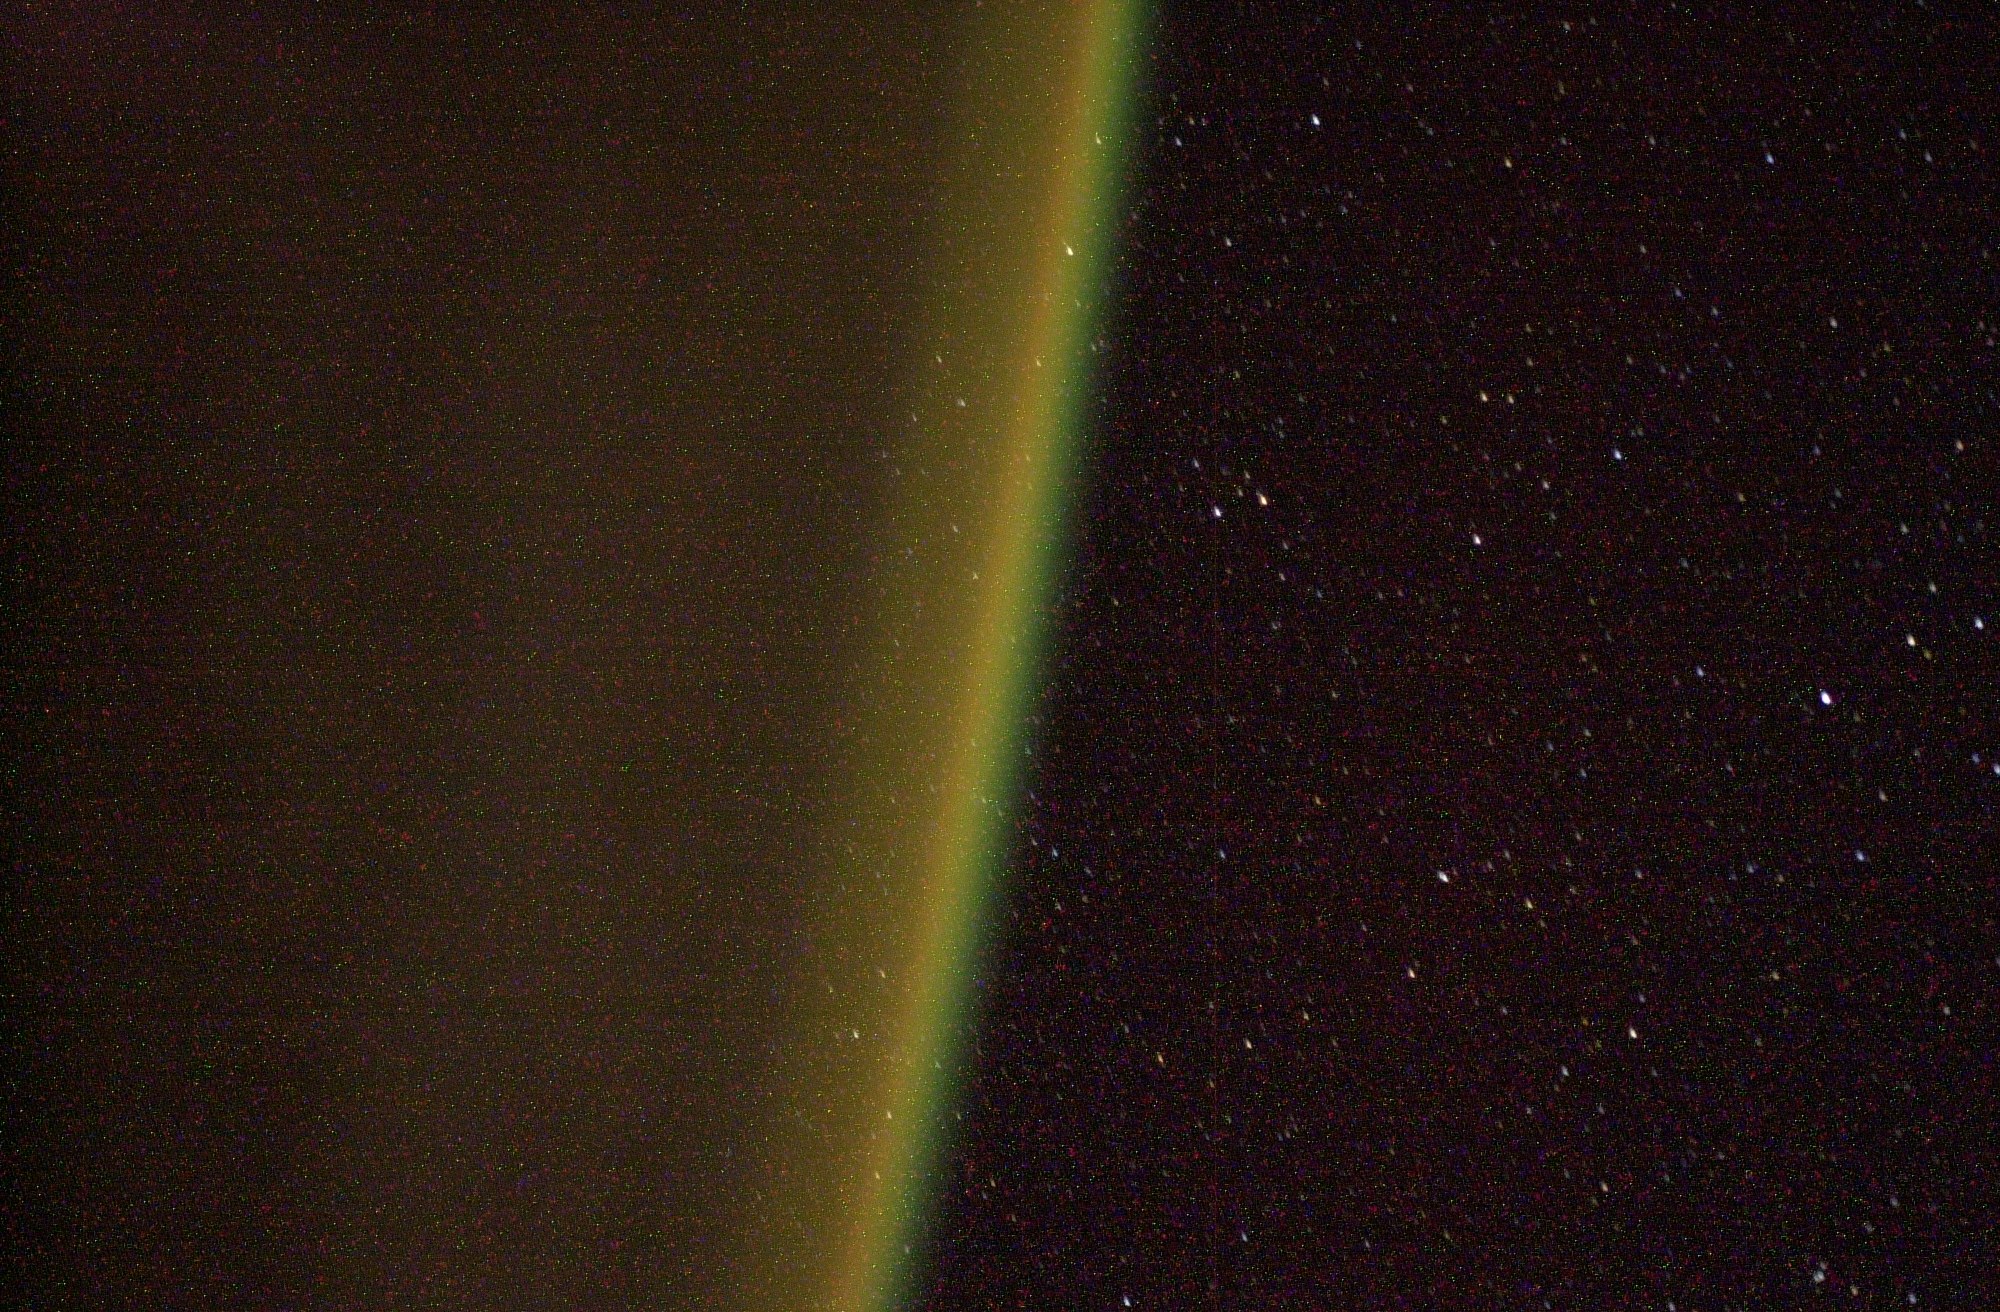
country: ATMOSPHERIC LIMB
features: ATMOSPHERIC GLOW, STARS
